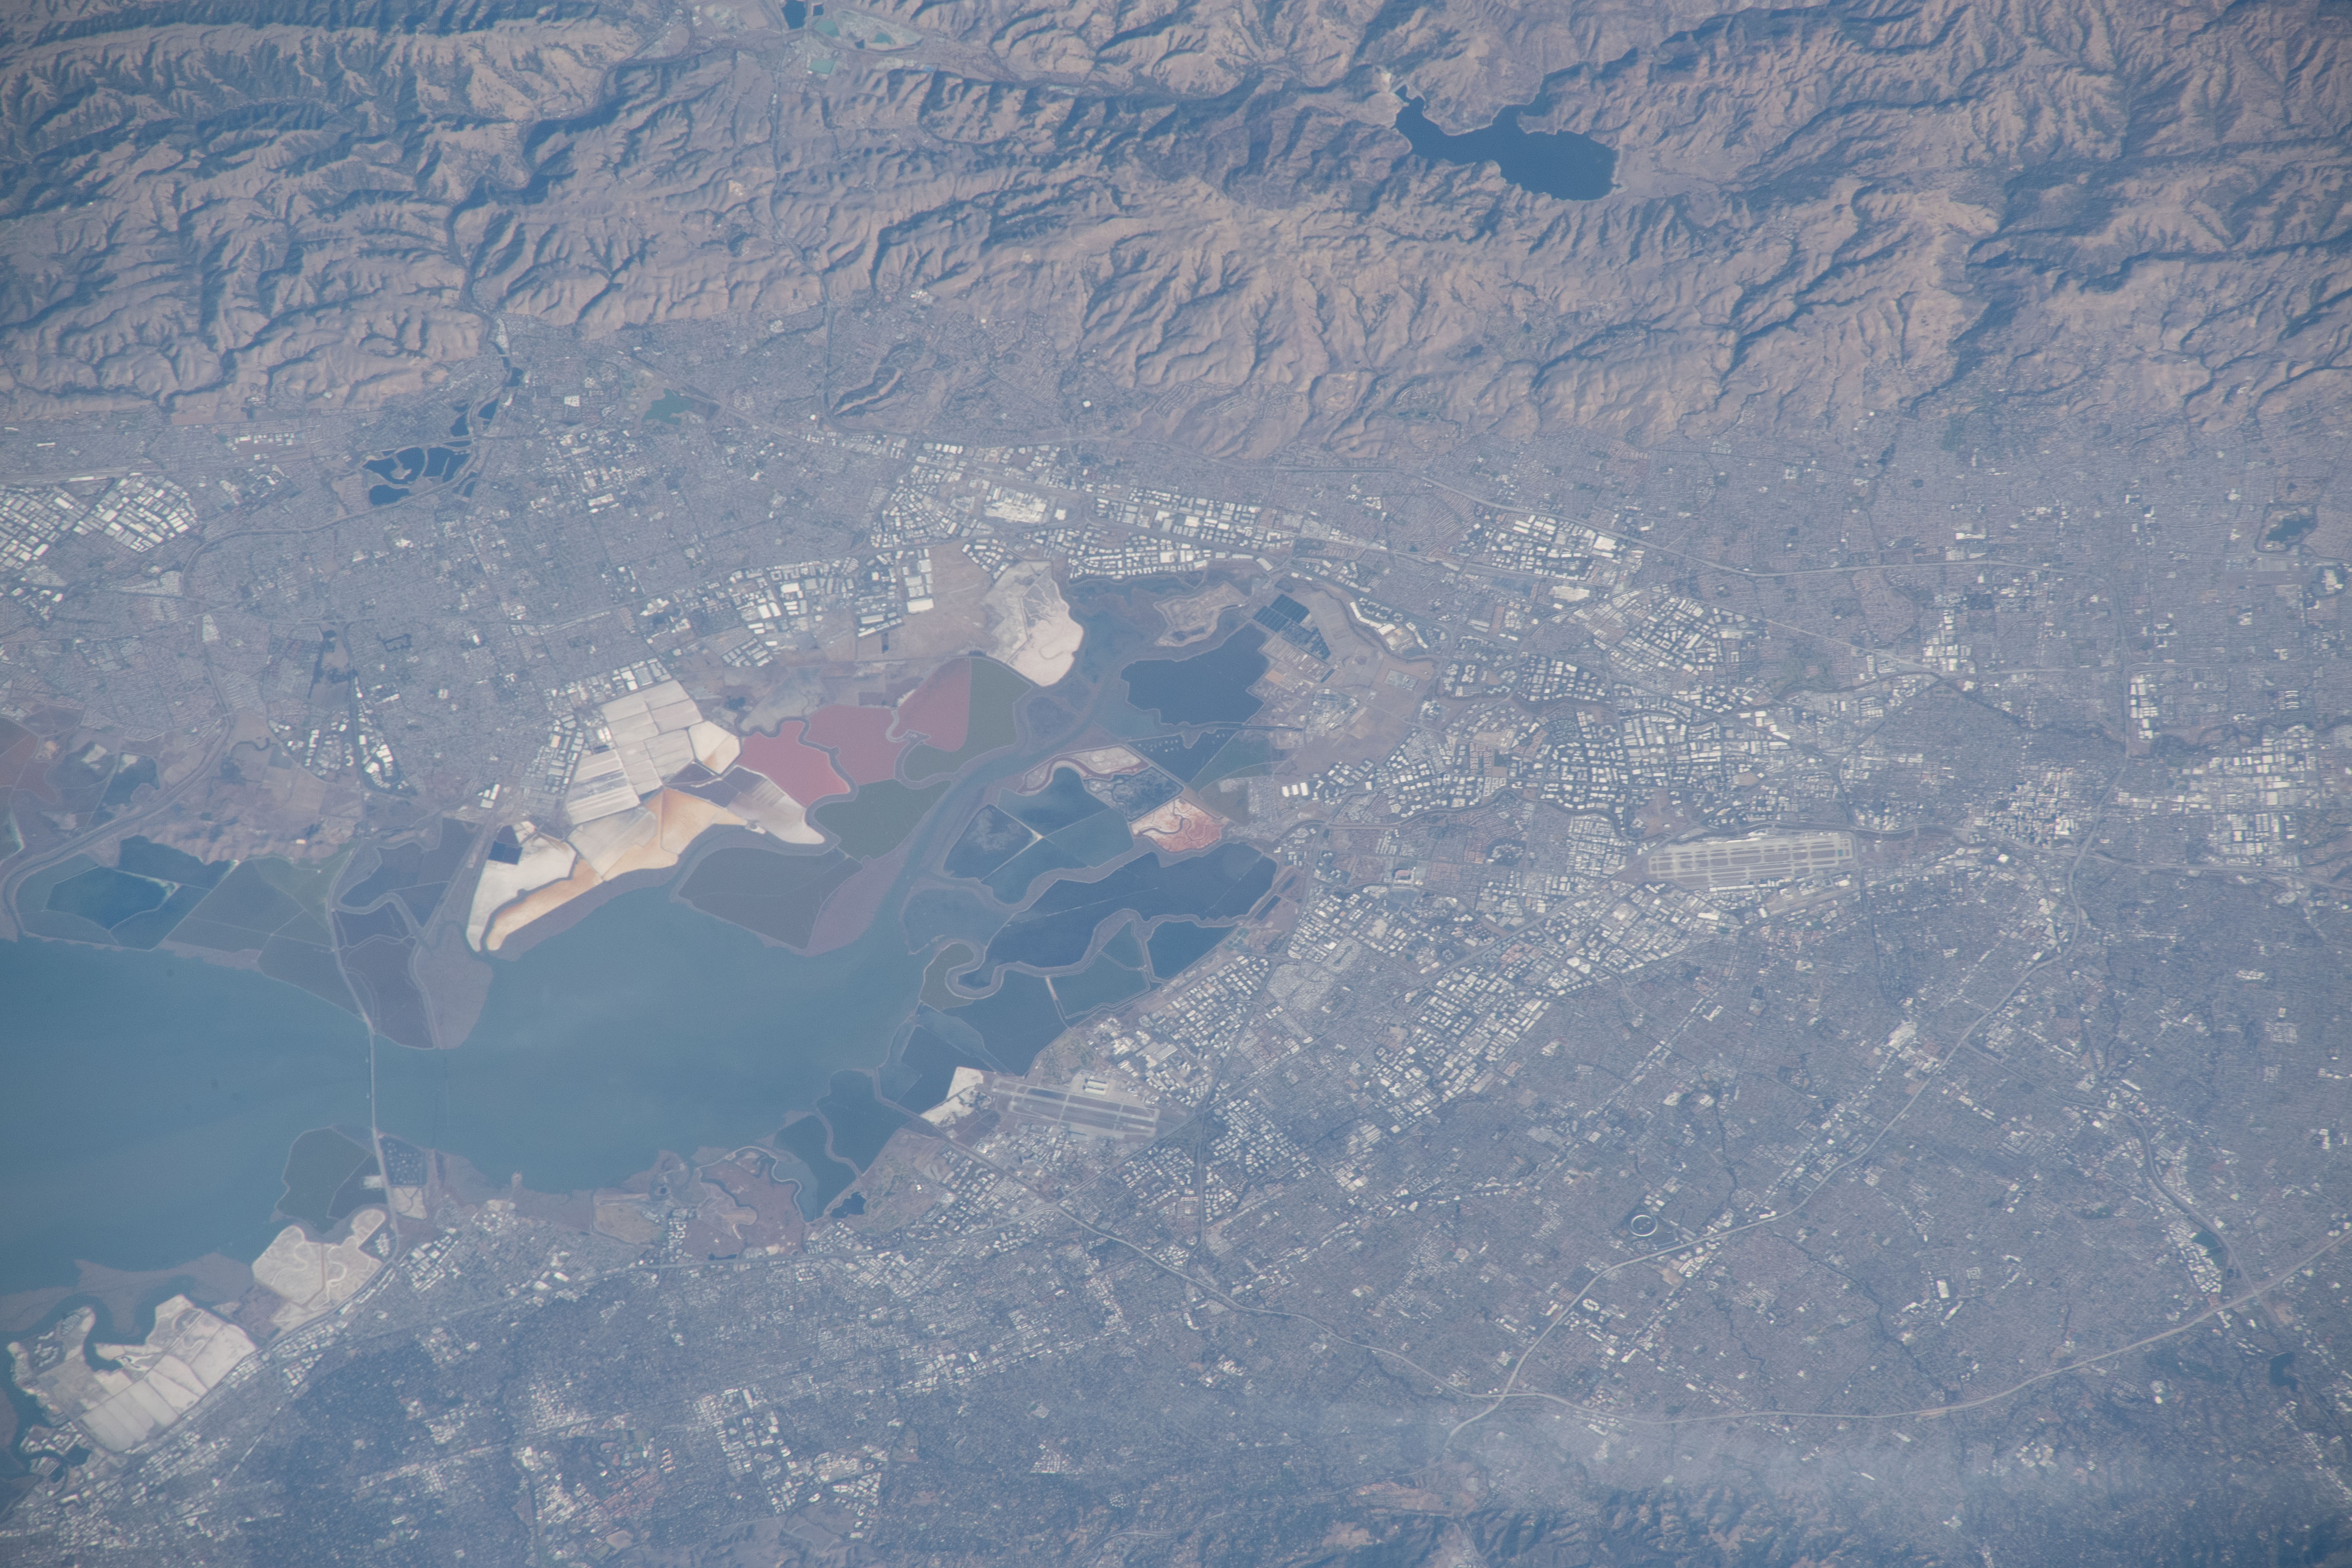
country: USA-CALIFORNIA
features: SAN FRANCISCO BAY, WETLANDS, SAN JOSE CITY, CALAVERAS RESERVOIR
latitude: 37.4
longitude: -122.0
